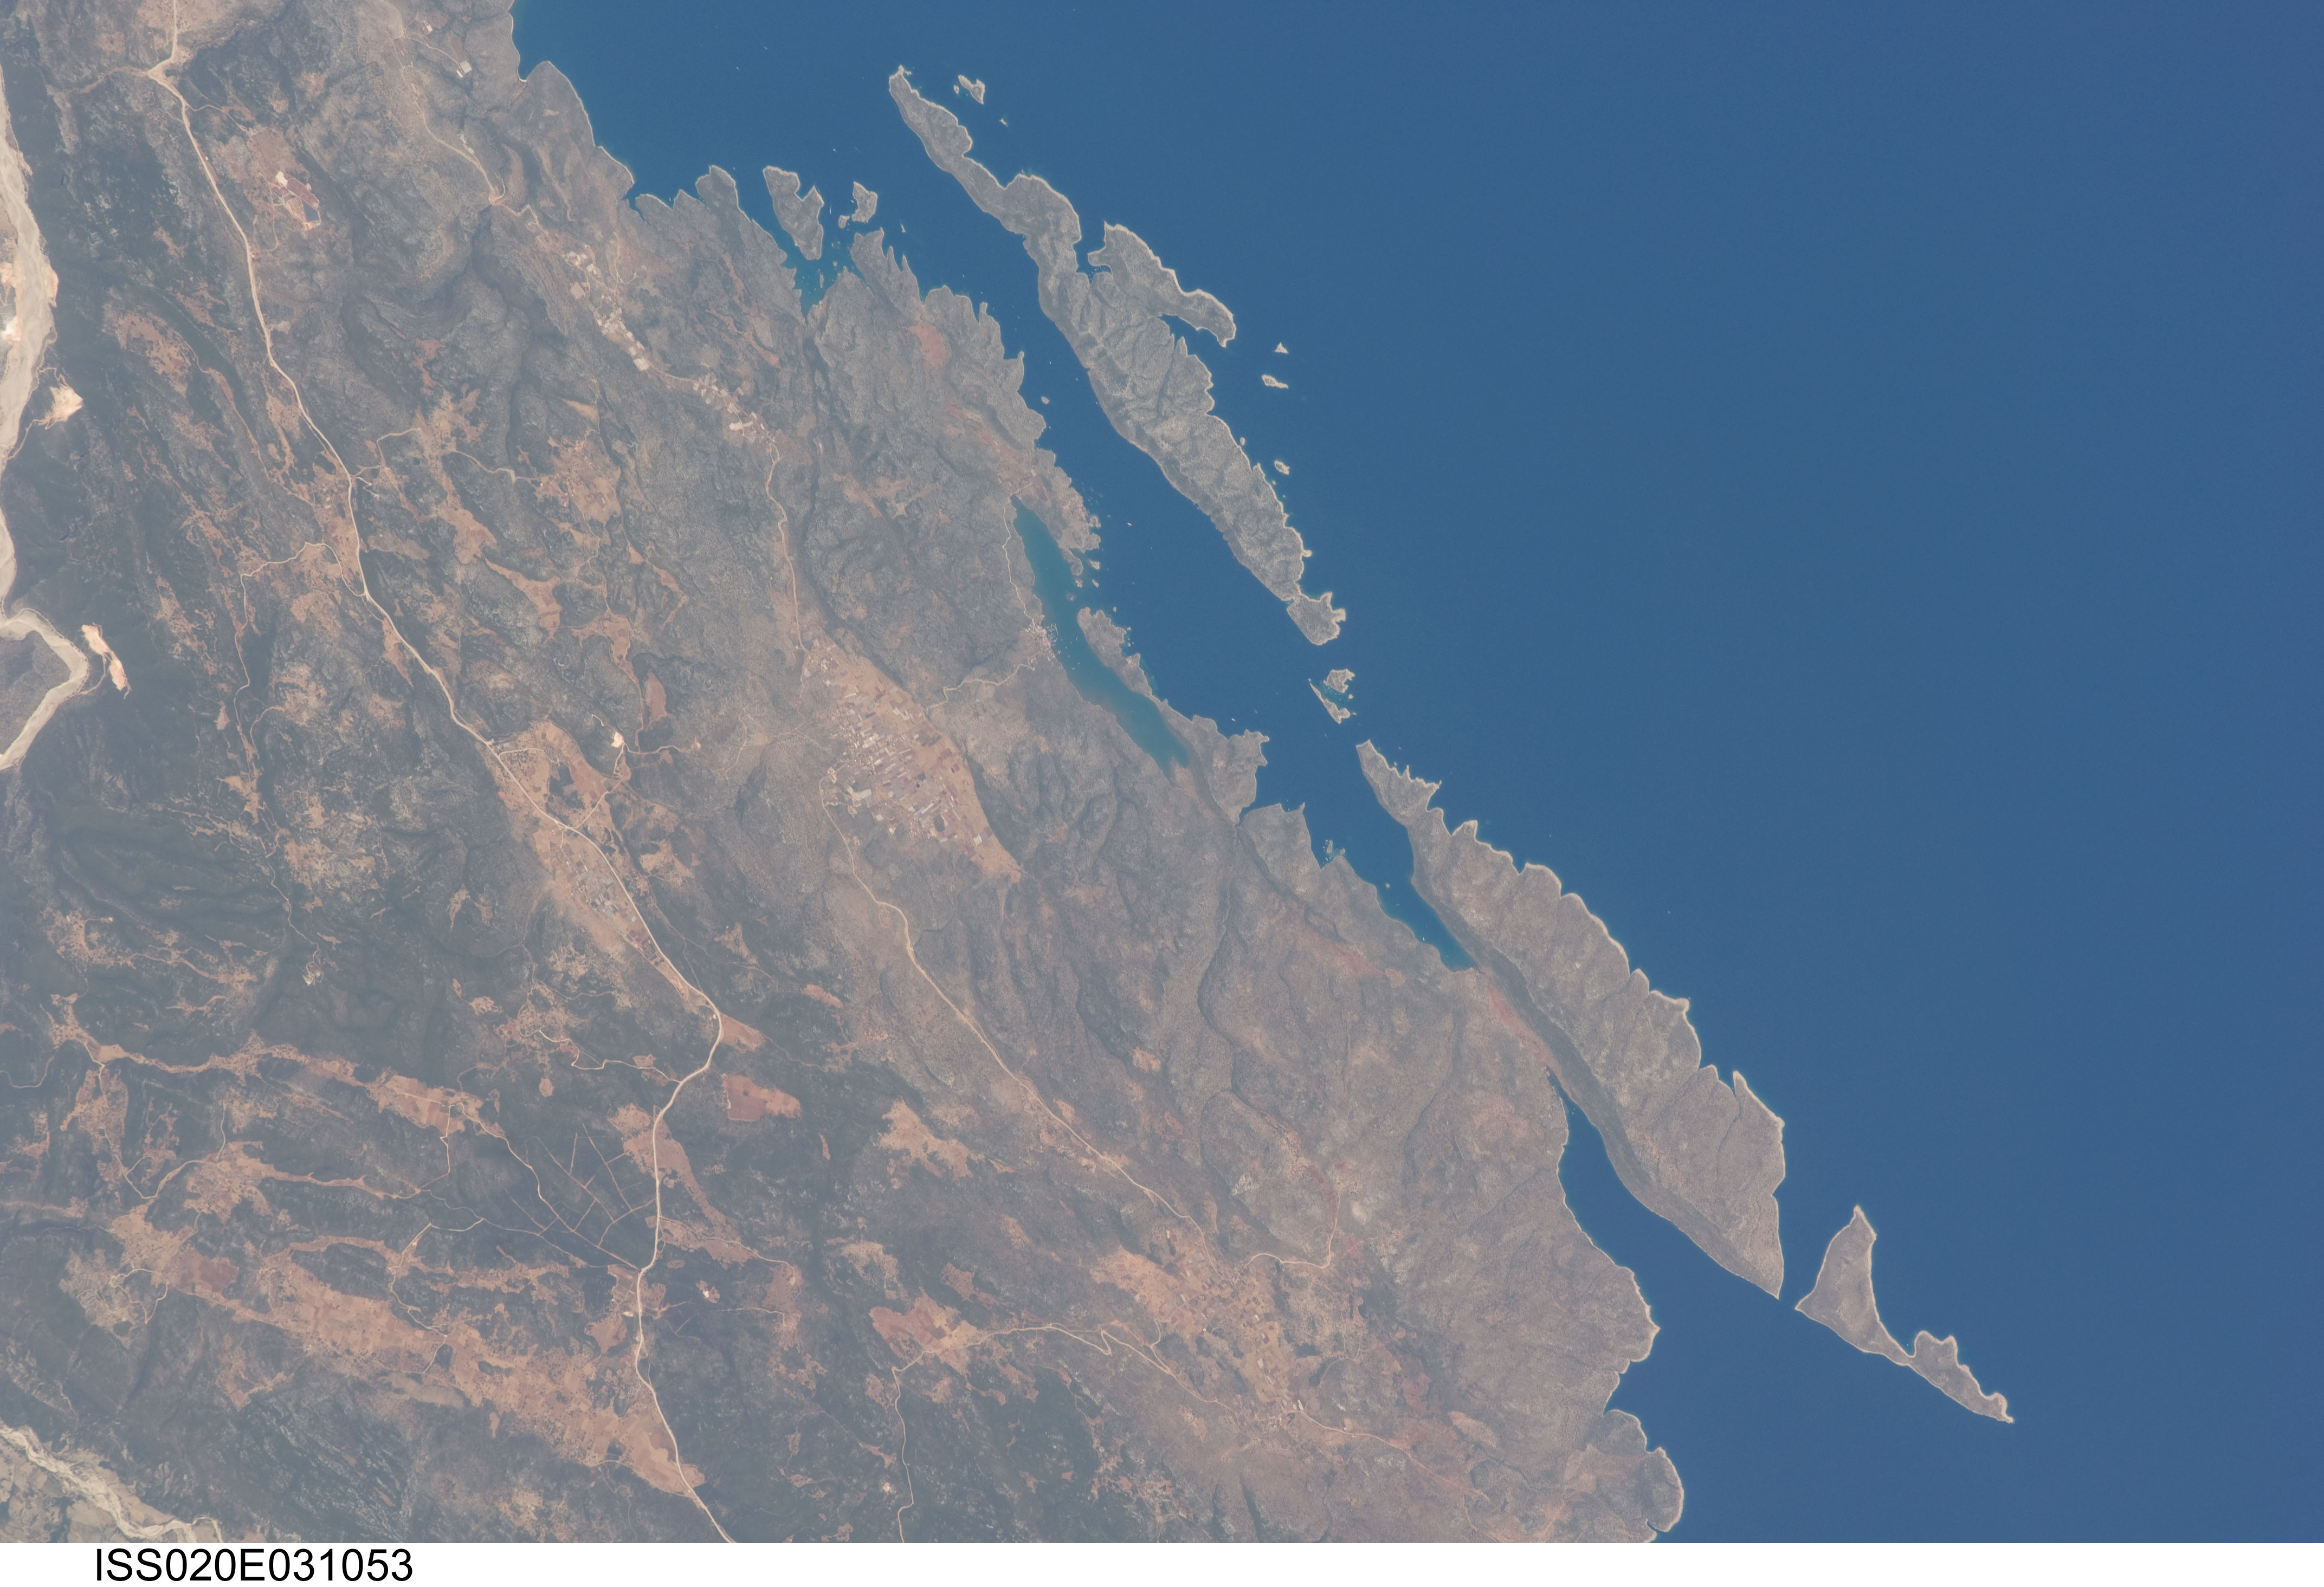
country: TURKEY
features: KEKOVA I., KALEUCAGIZ, COAST, MTS.
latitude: 36.2
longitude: 29.8
